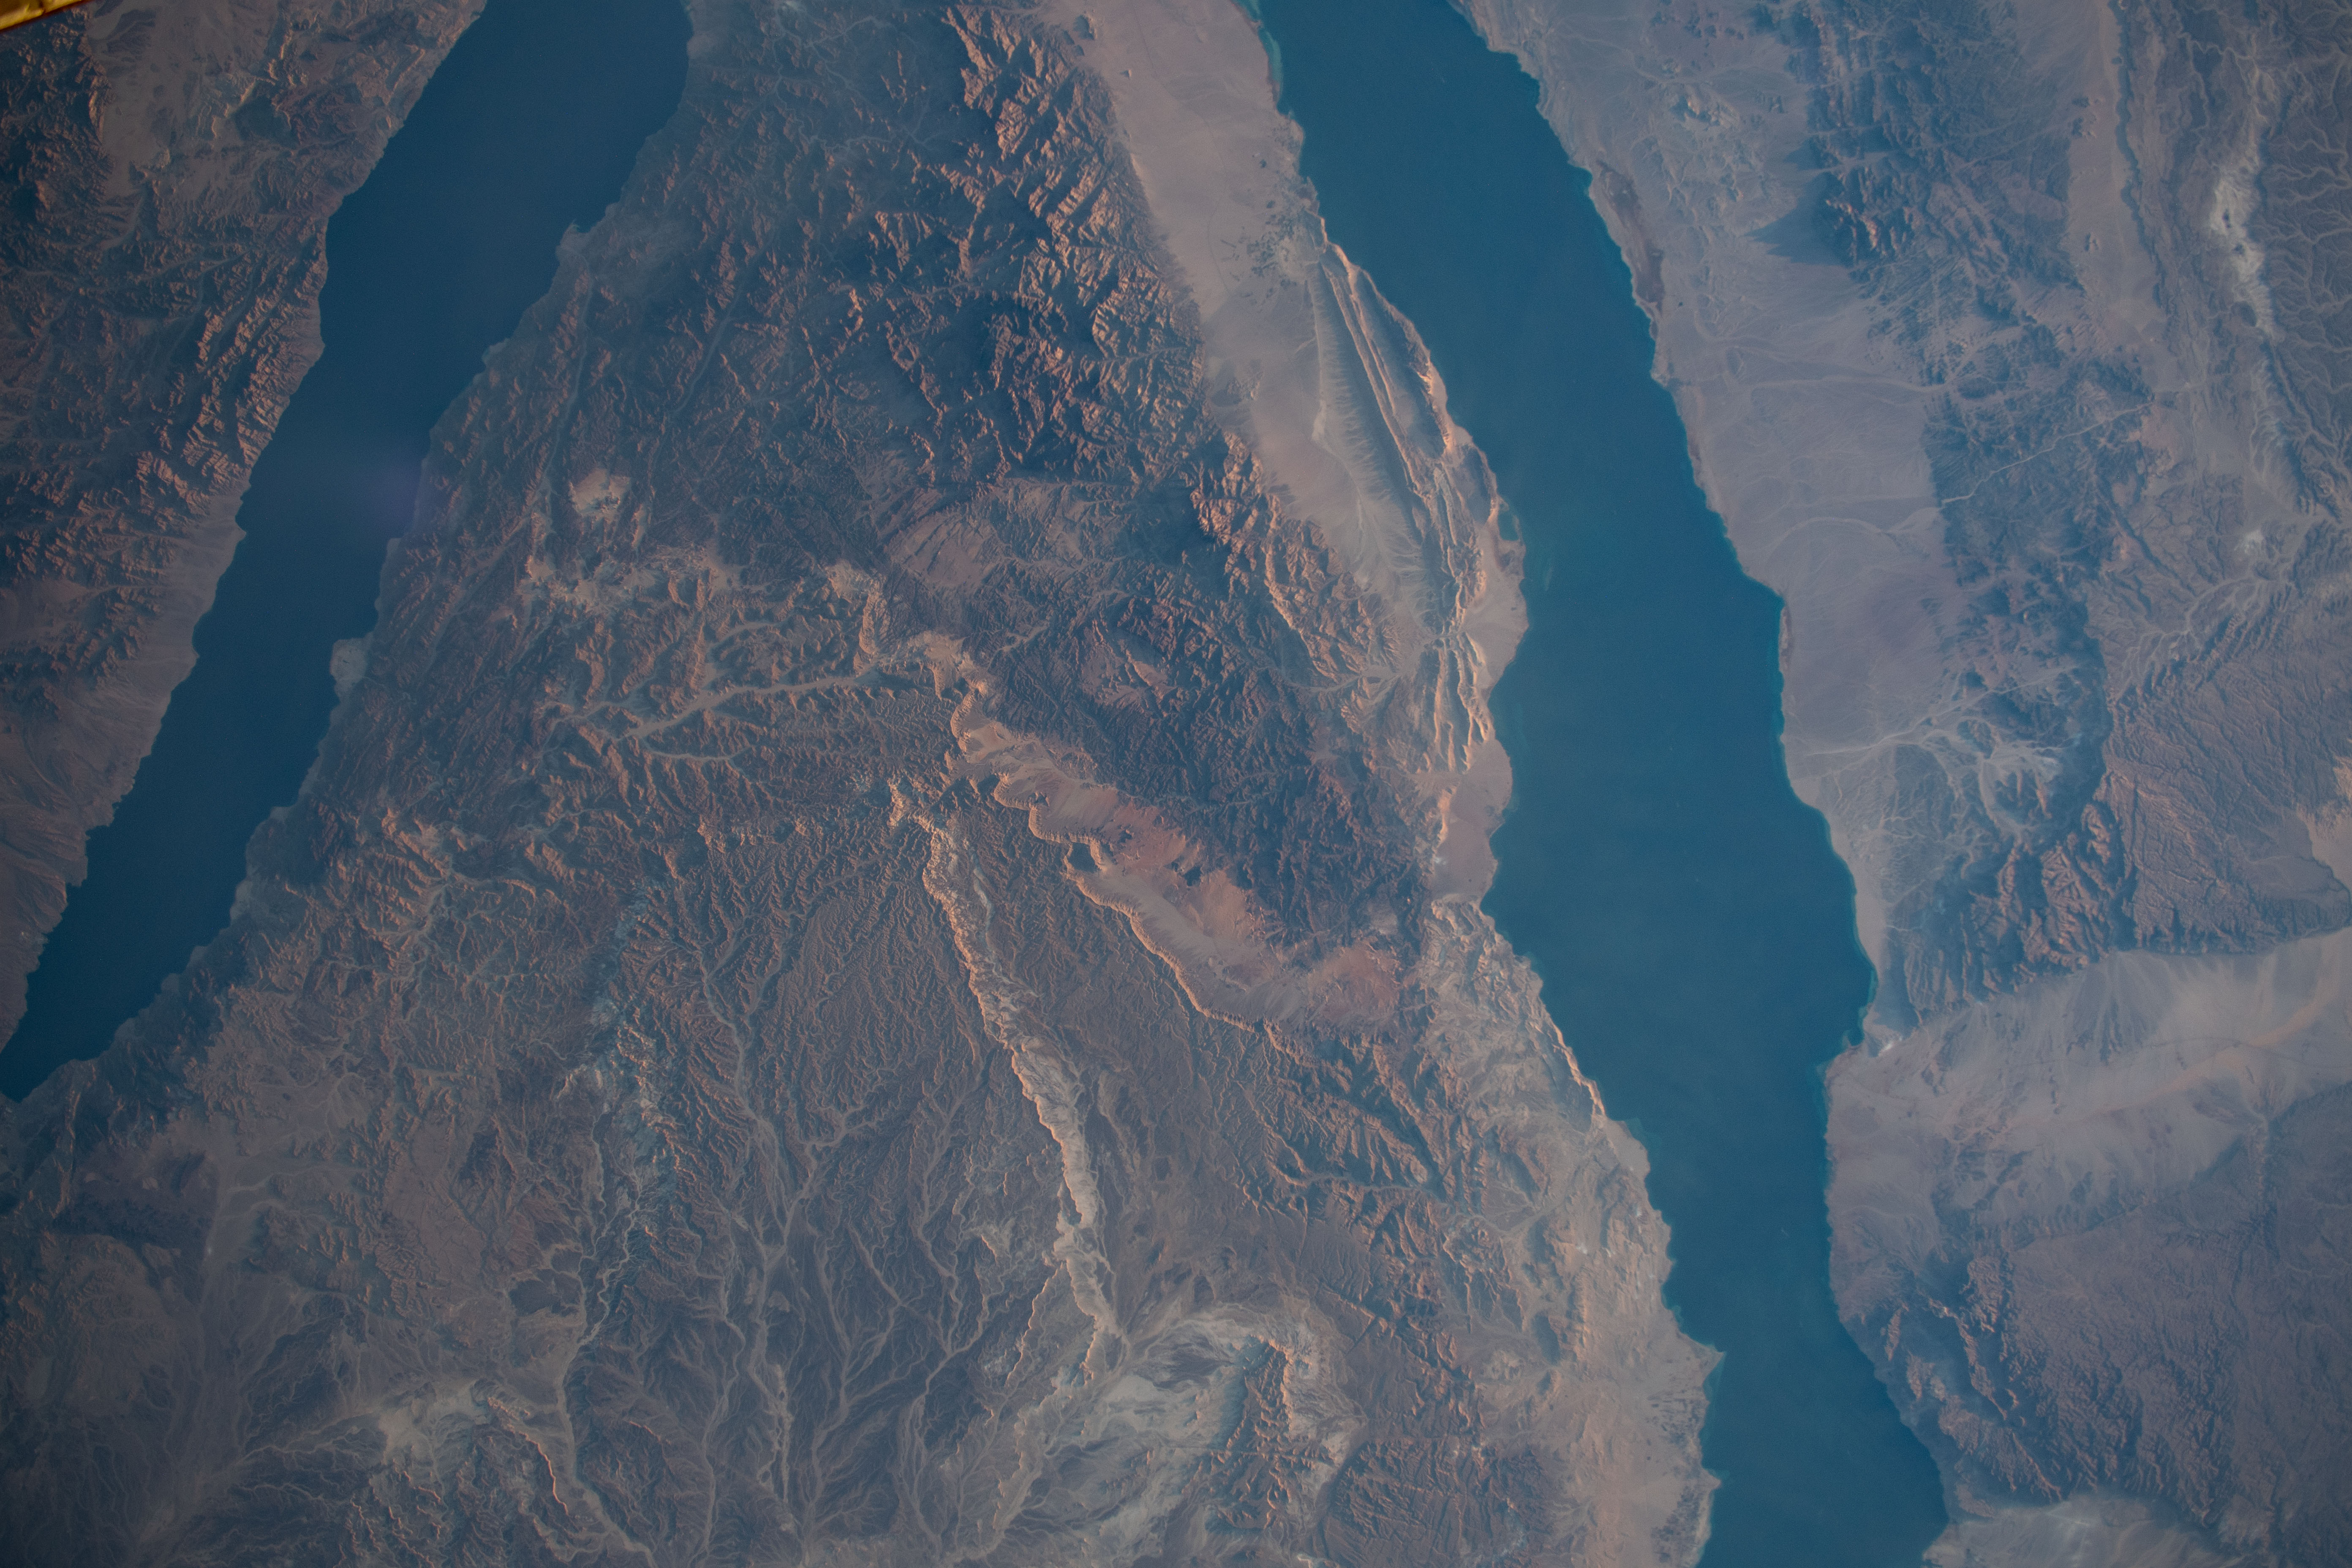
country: EGYPT
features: GULF OF AQABA, GULF OF SUEZ, SOUTH SINA, GEBEL KATHERINA, MOUNT CATHERINE
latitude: 29.0
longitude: 34.0
